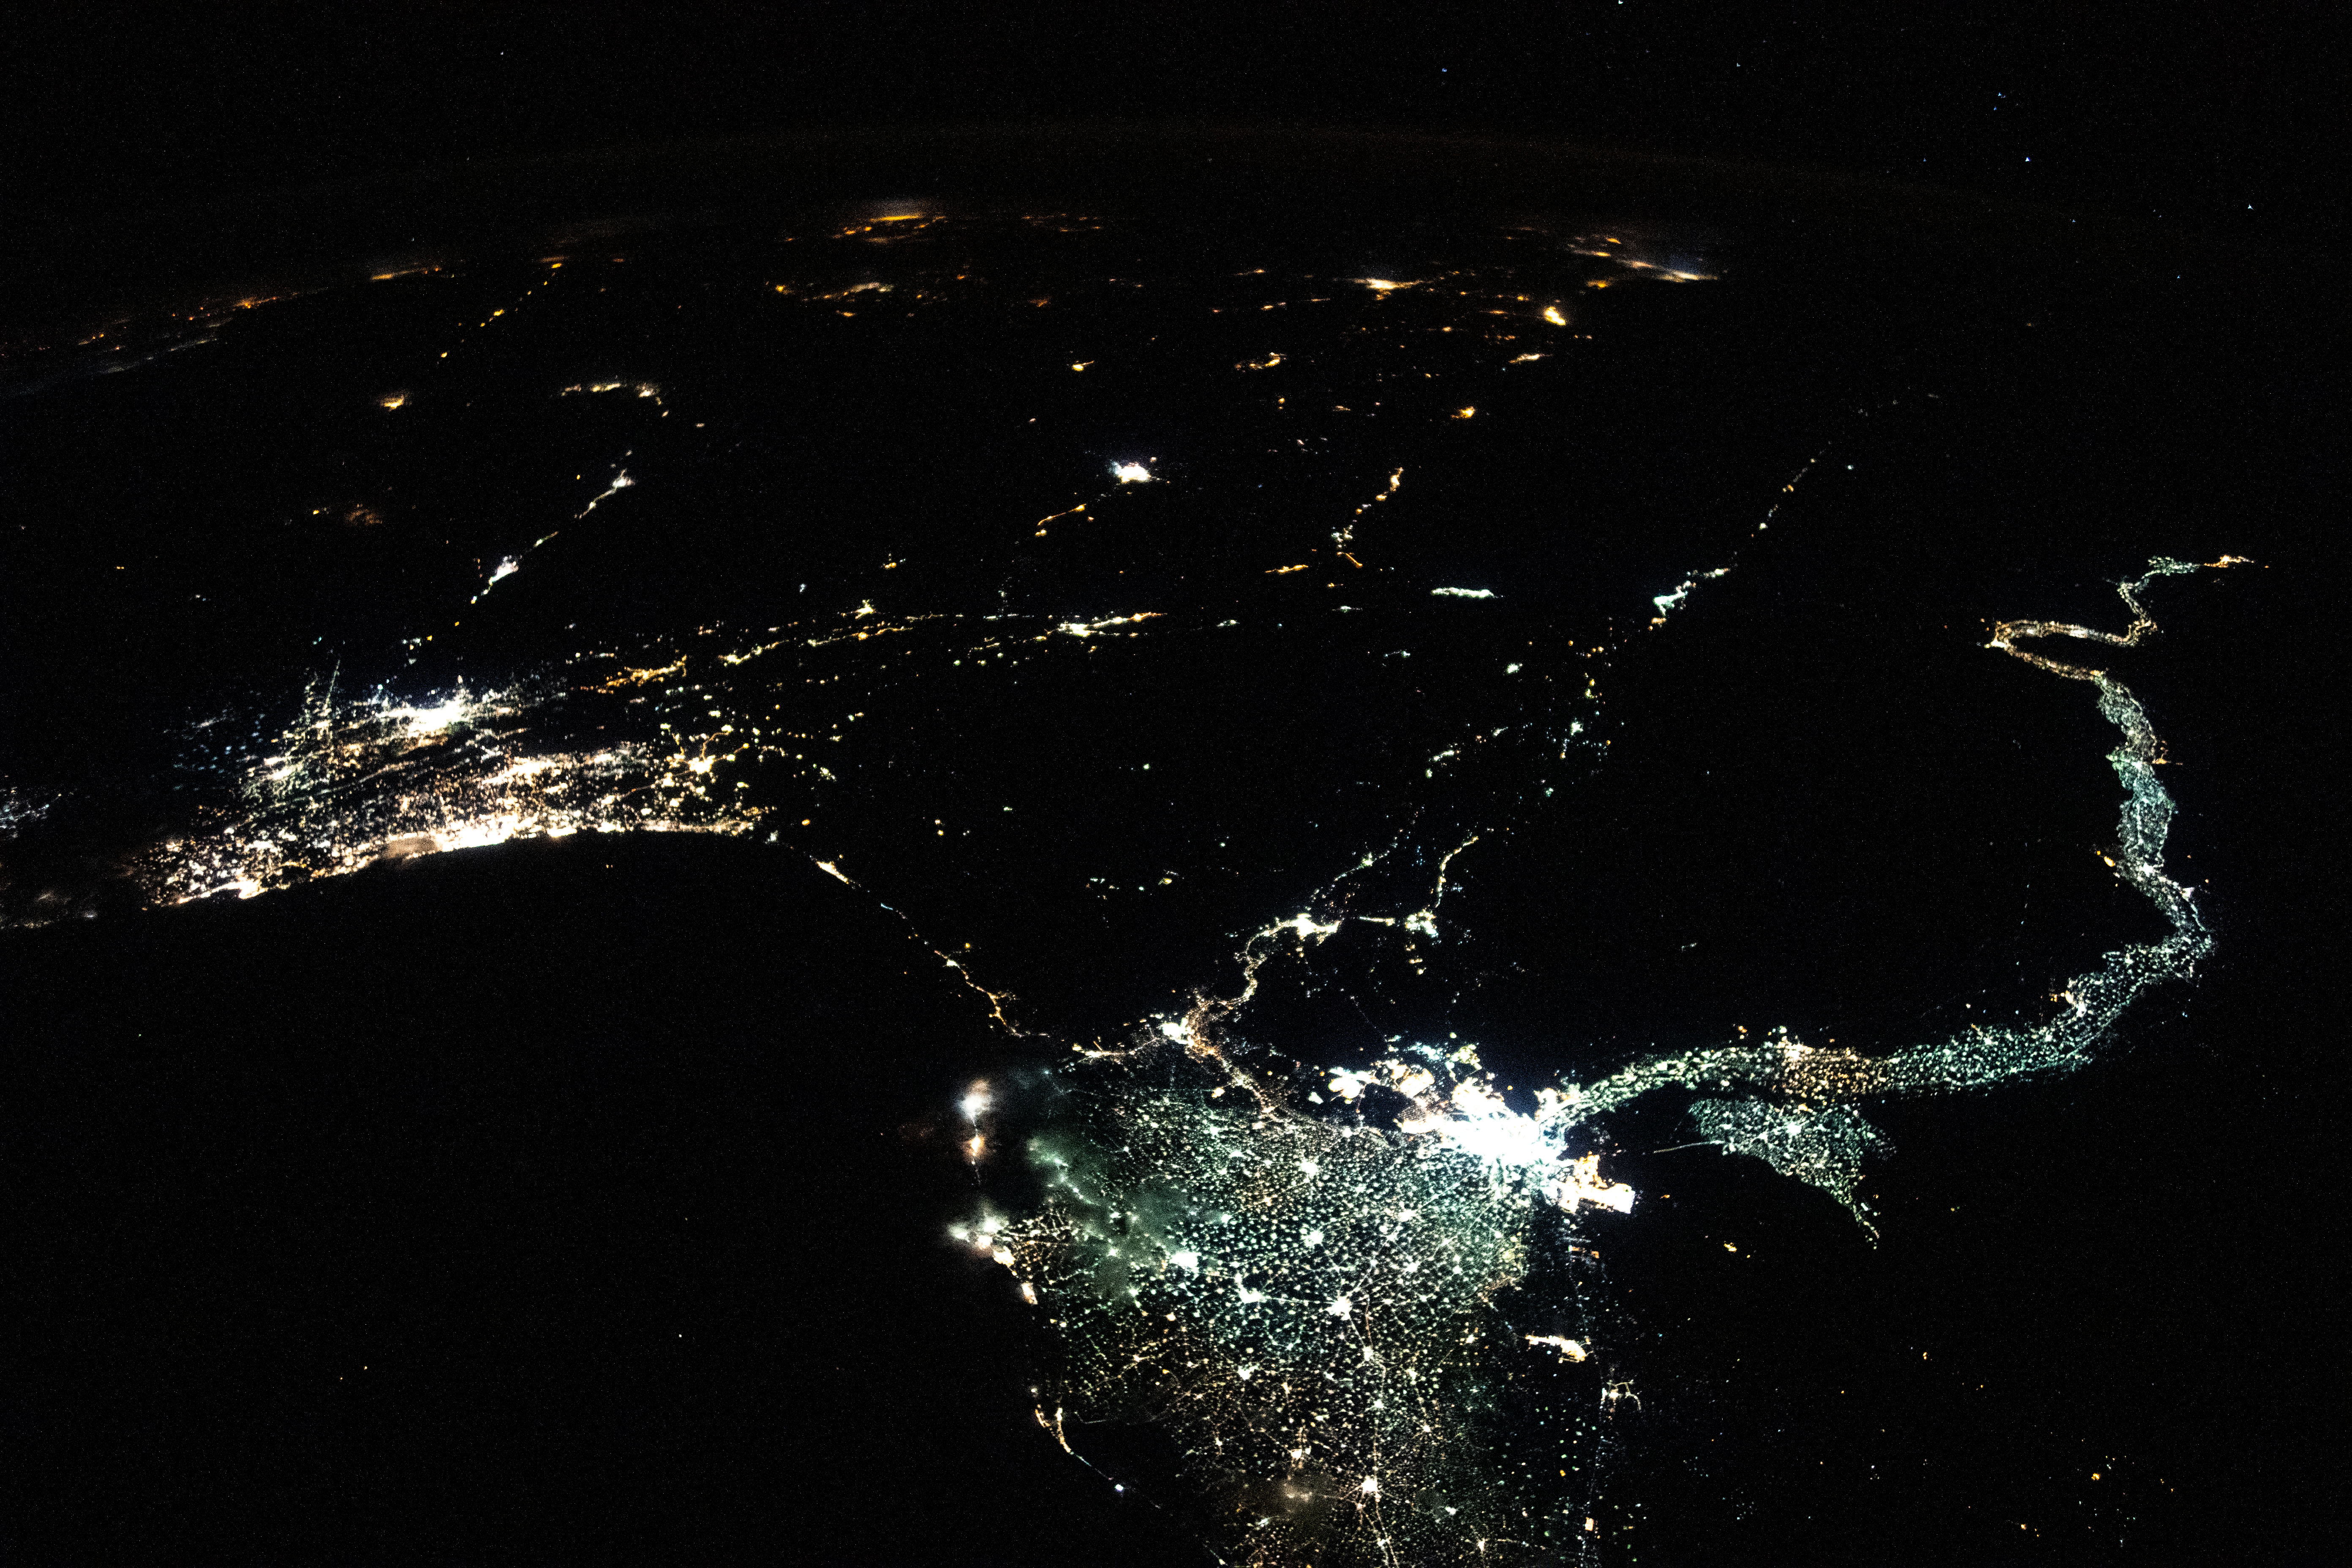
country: EGYPT
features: DARK EARTHOBS, NILE DELTA, GAZA STRIP
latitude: 28.5
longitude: 34.0
